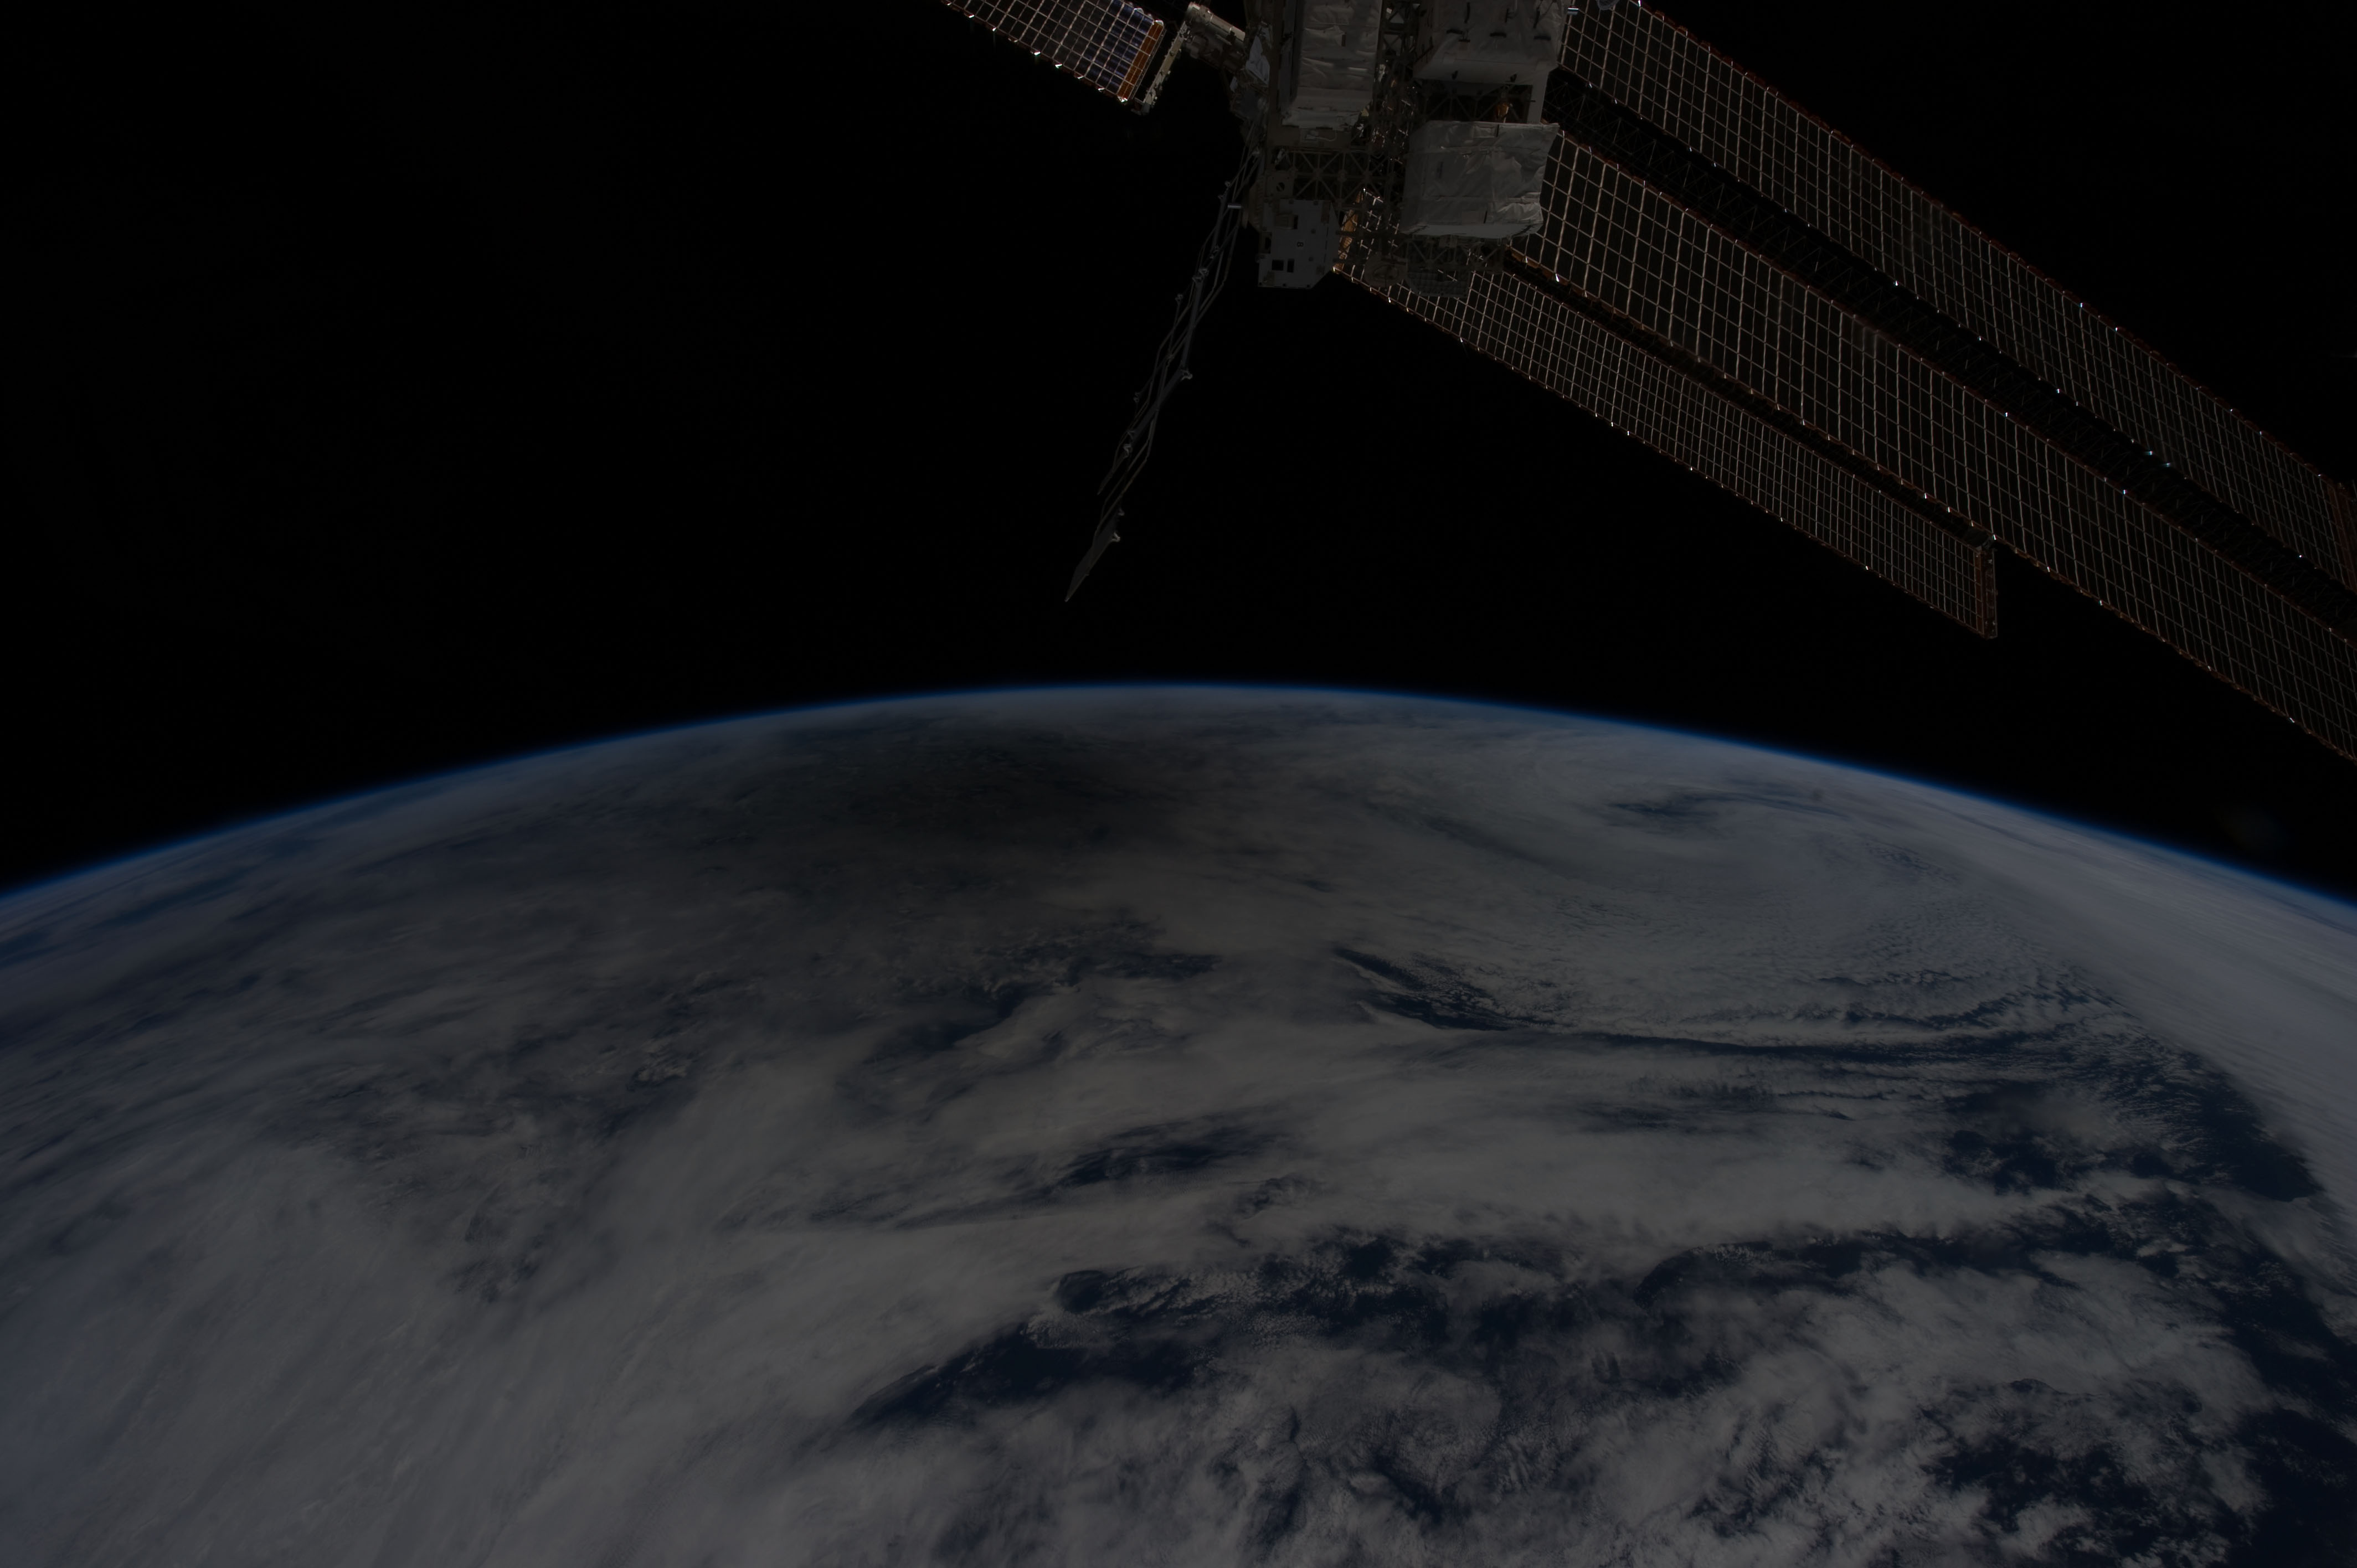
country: PACIFIC OCEAN
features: SHADOW OF ANNULAR SOLAR ECLIPSE ON CLOUD TOPS, WESTERN PACIFIC
